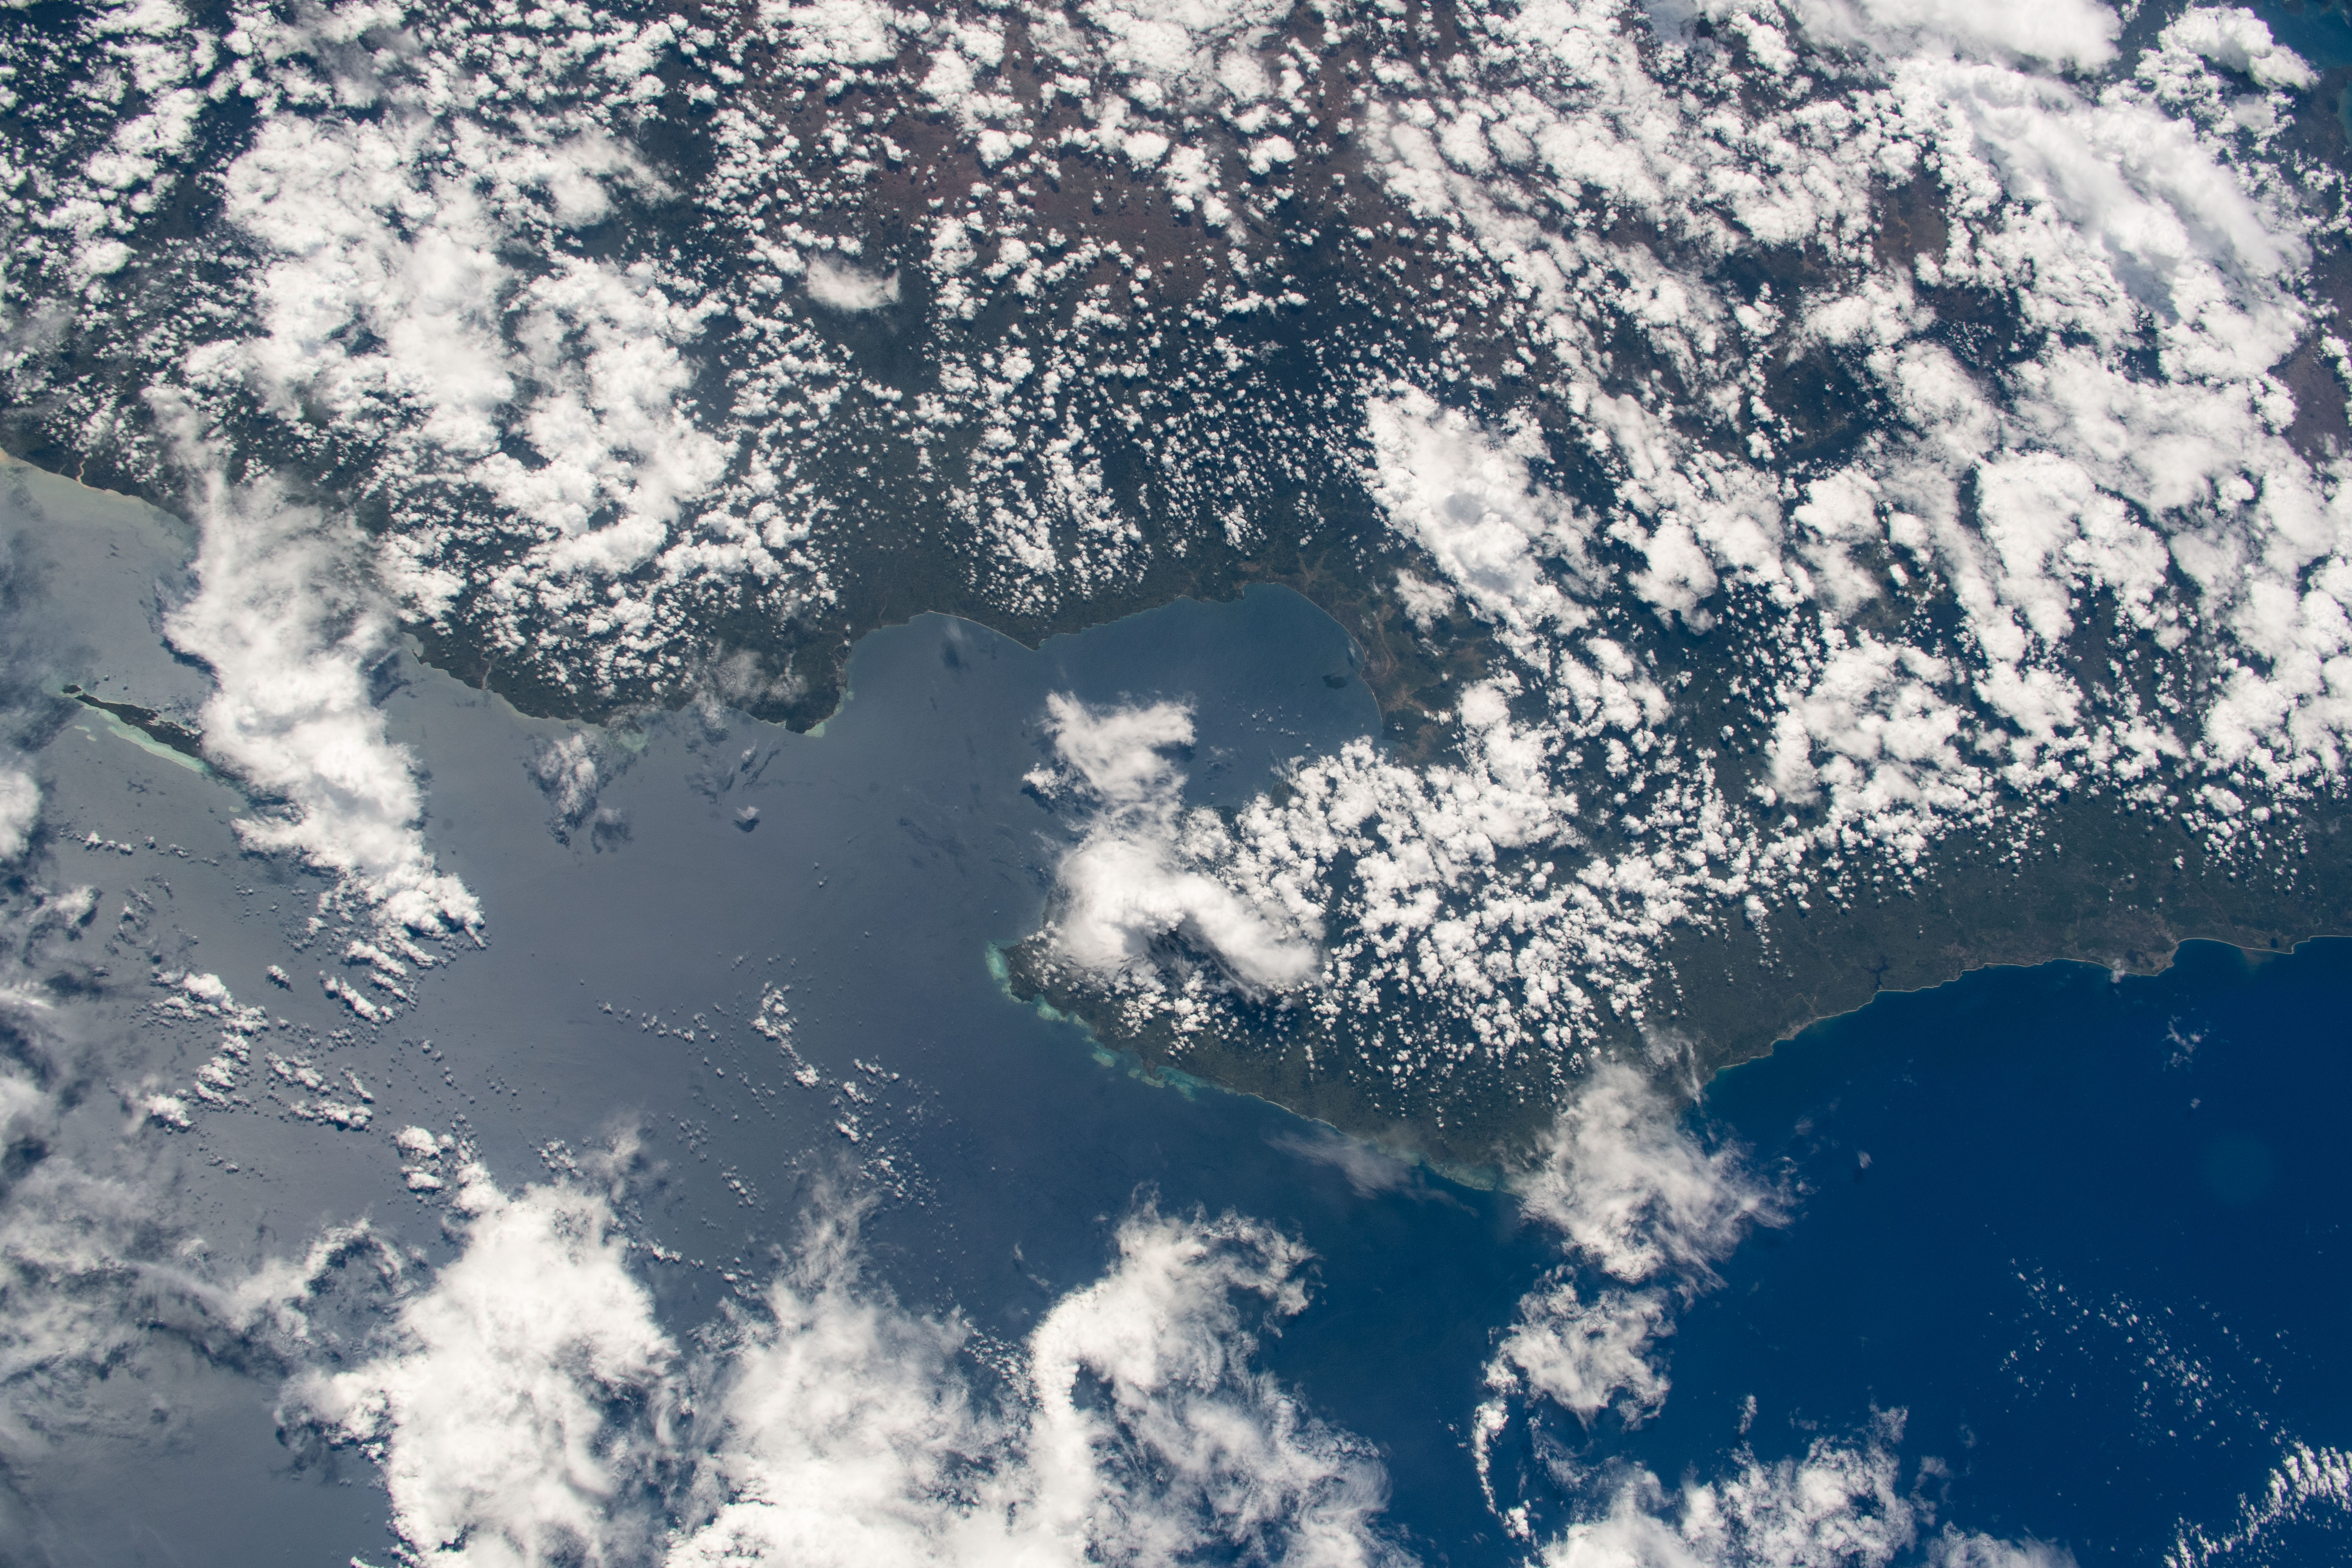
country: MADAGASCAR
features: HELODRANO ANTONGILA BAY, MASOLOA NATIONAL PARK
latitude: -15.5
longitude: 50.0
